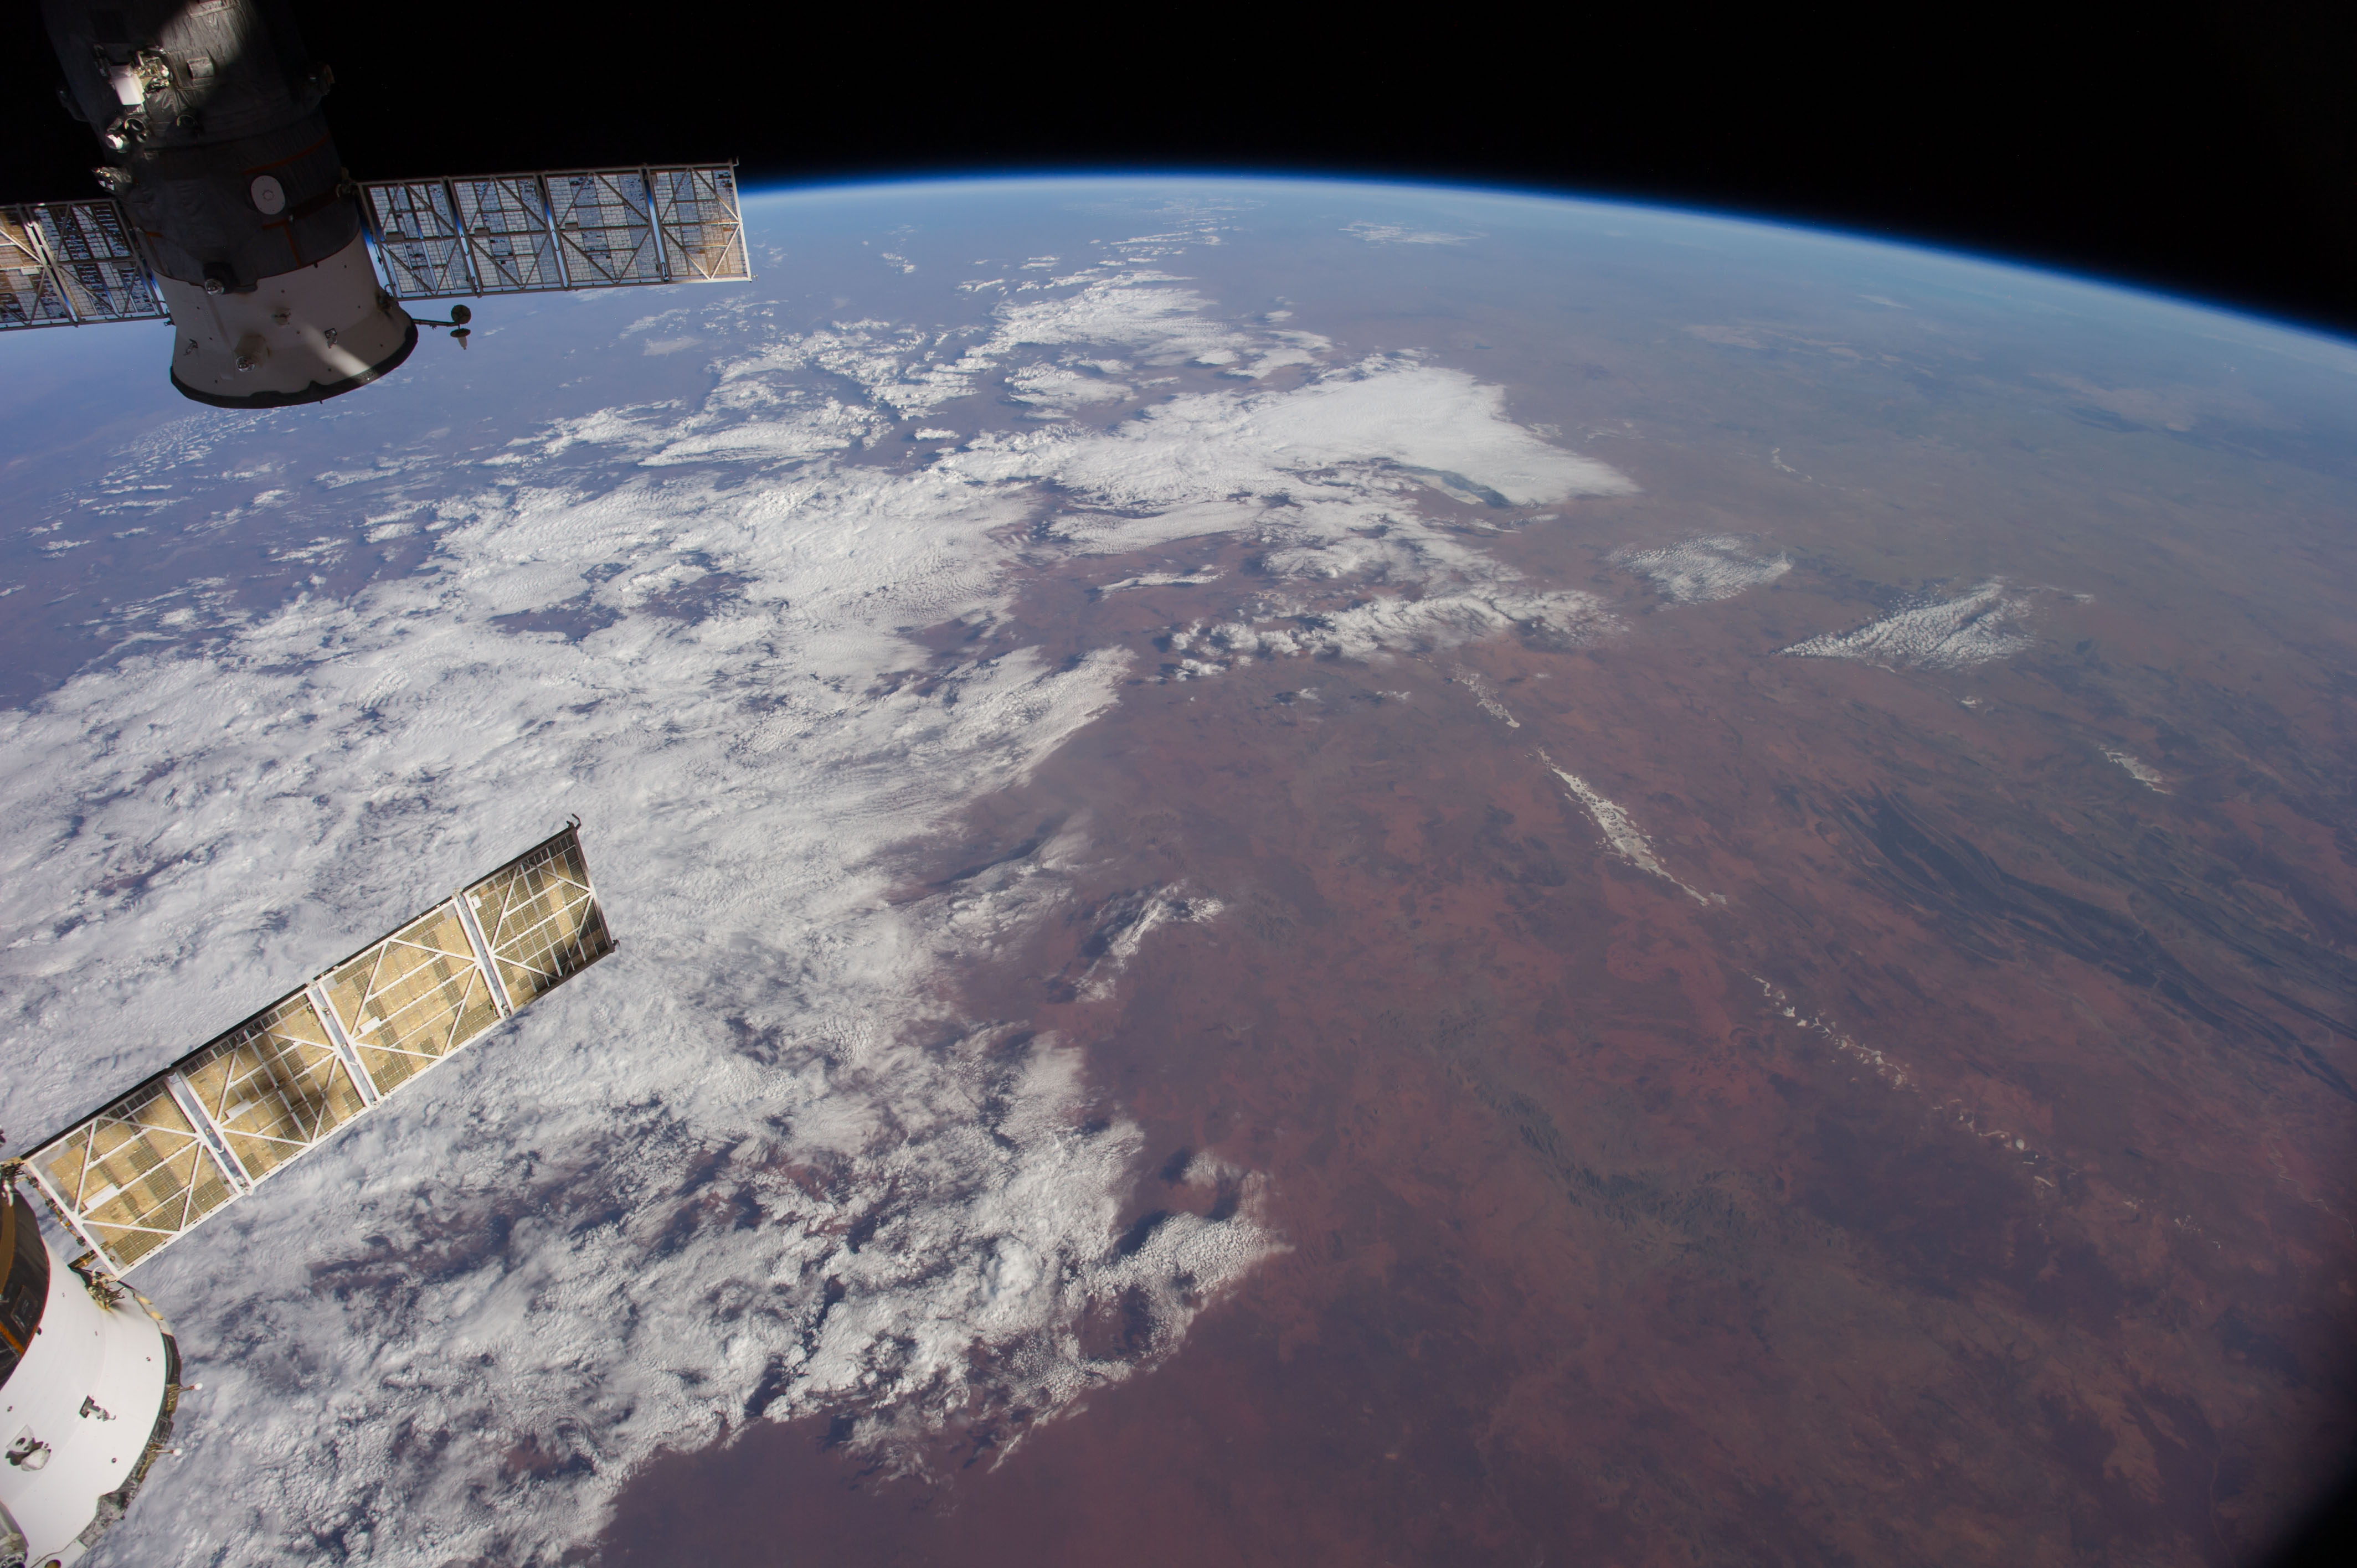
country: AUSTRALIA-SA
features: L. AMADEUS, L. MACKAY, L. GREGORY, GIBSON DES., GREAT SANDY DES., MACDONNELL RA., ATMOPSHERIC LIMB
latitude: -26.0
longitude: 129.5
